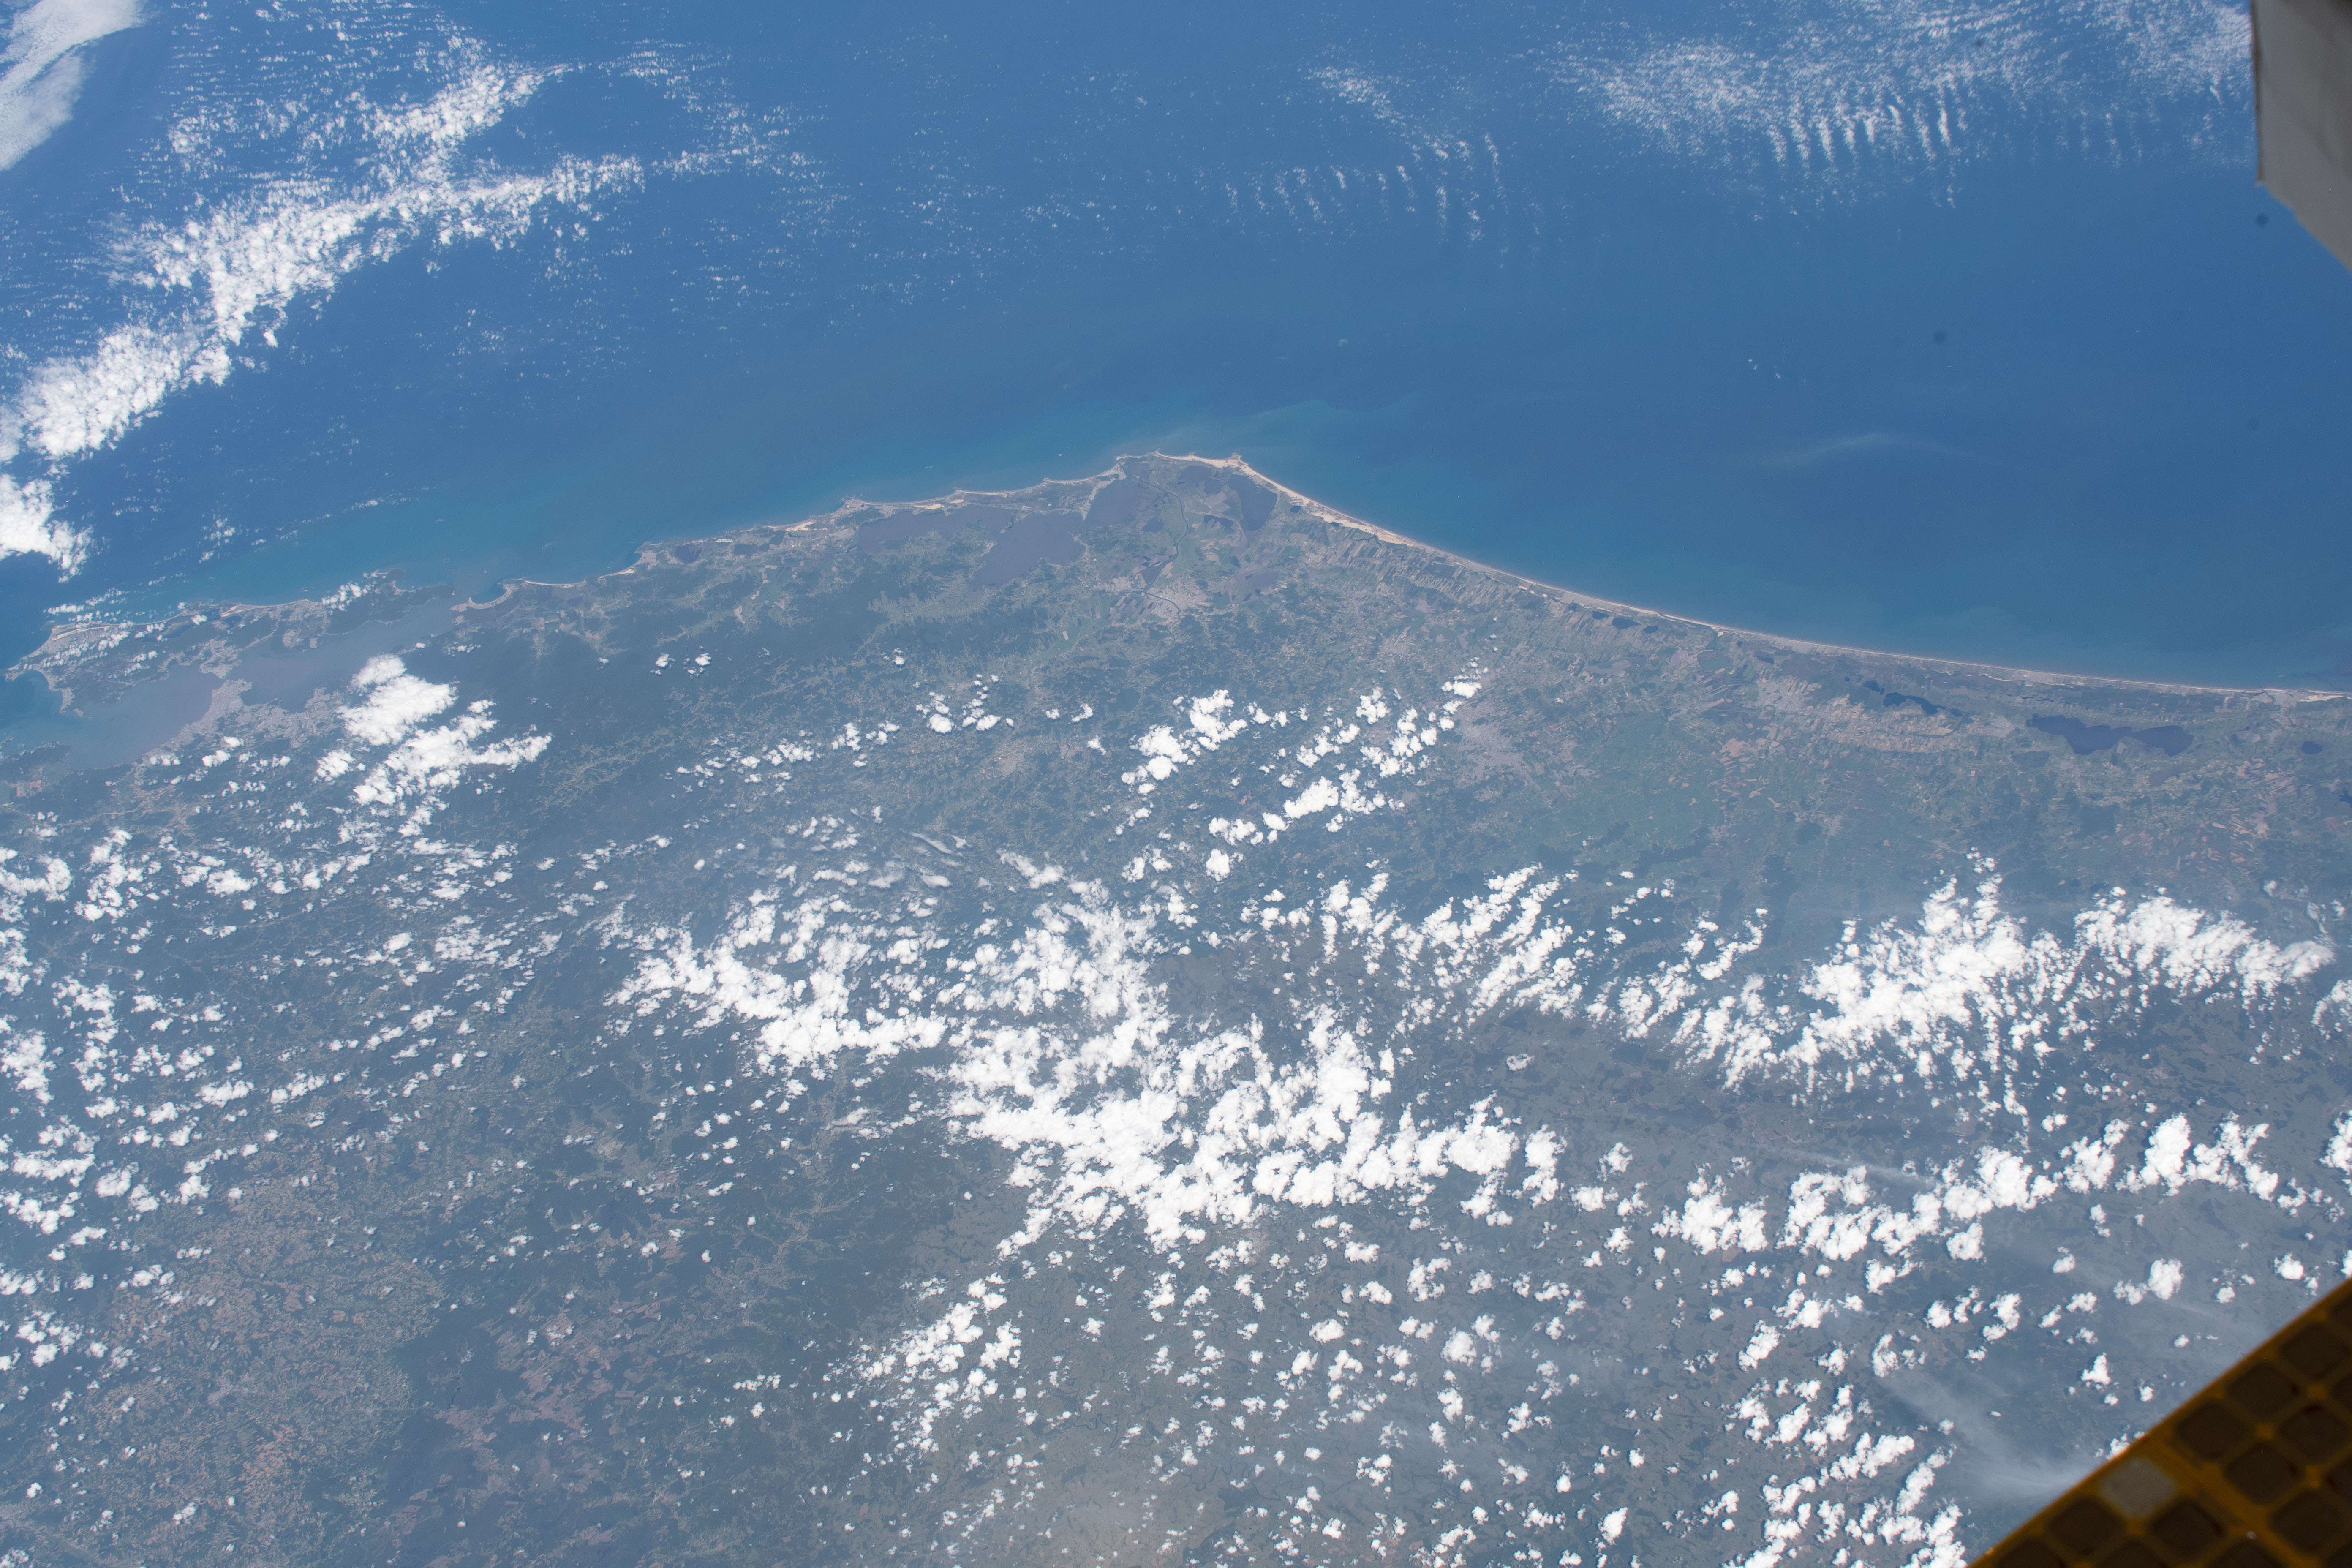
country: BRAZIL
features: STATE OF SANTA CATARINA, SERRA DO MAR MAOUNTAINS
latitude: -28.4
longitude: -49.0
